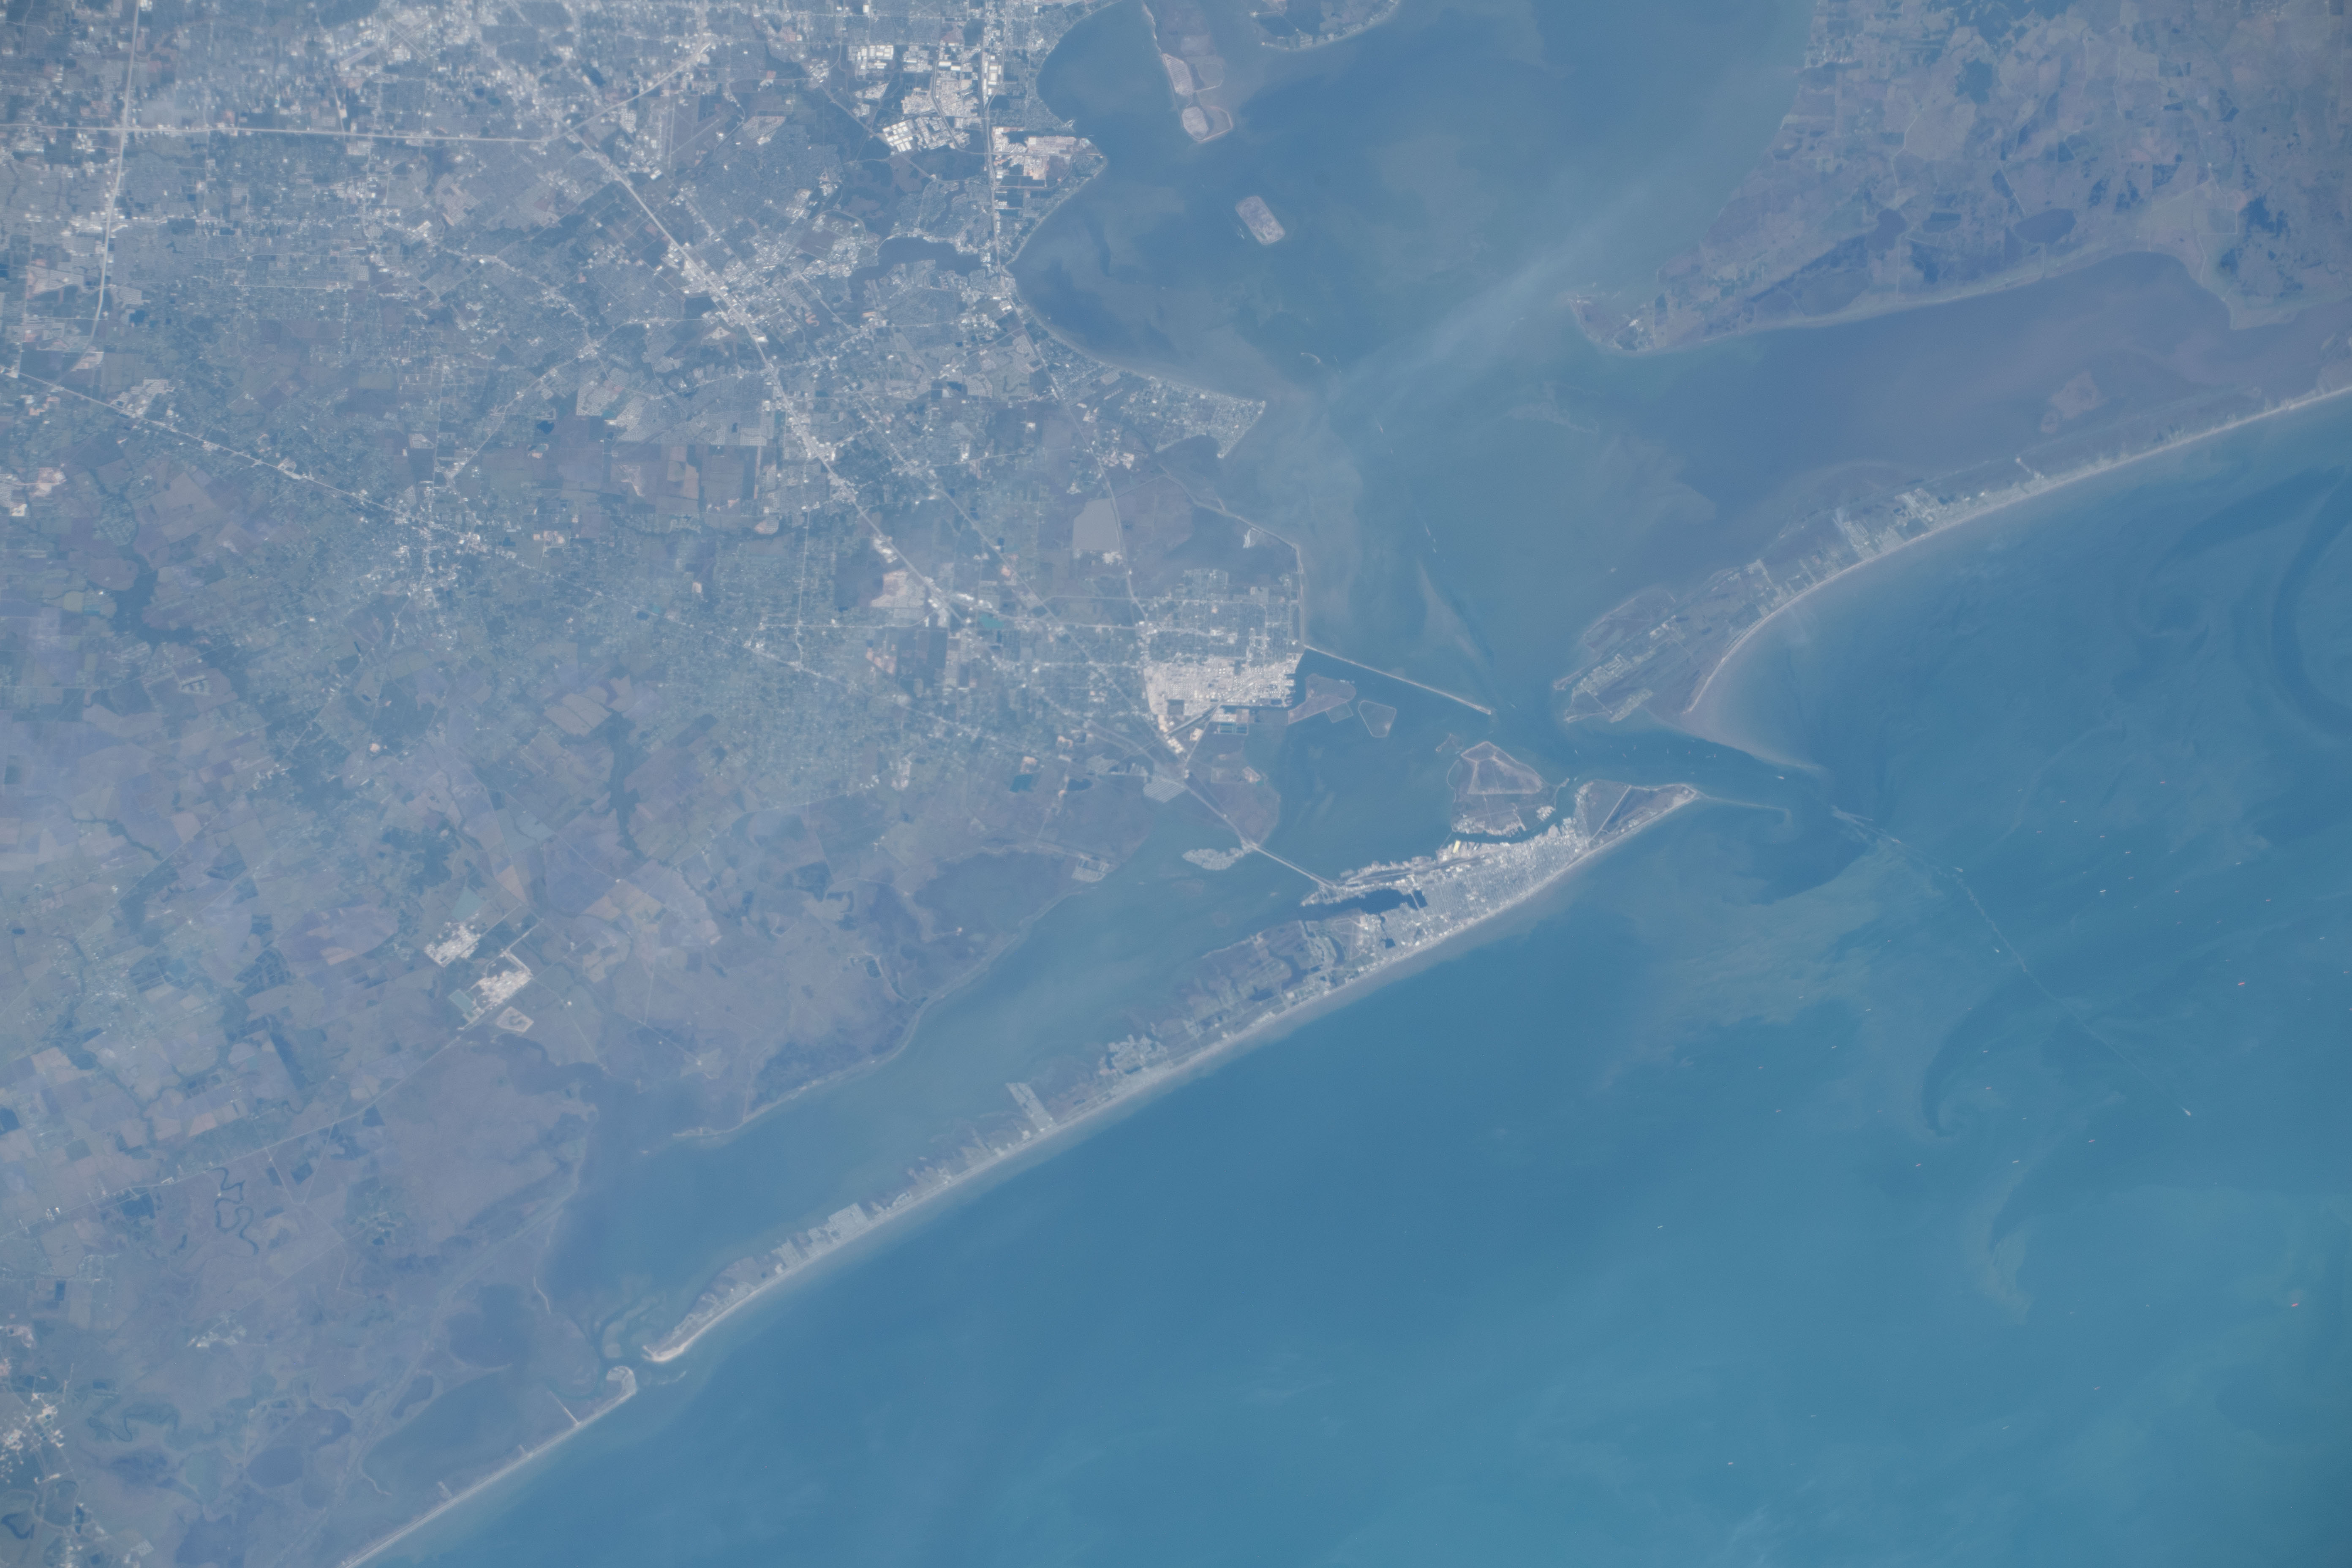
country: USA-TEXAS
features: GALVESTON BAY
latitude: 29.4
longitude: -94.9
